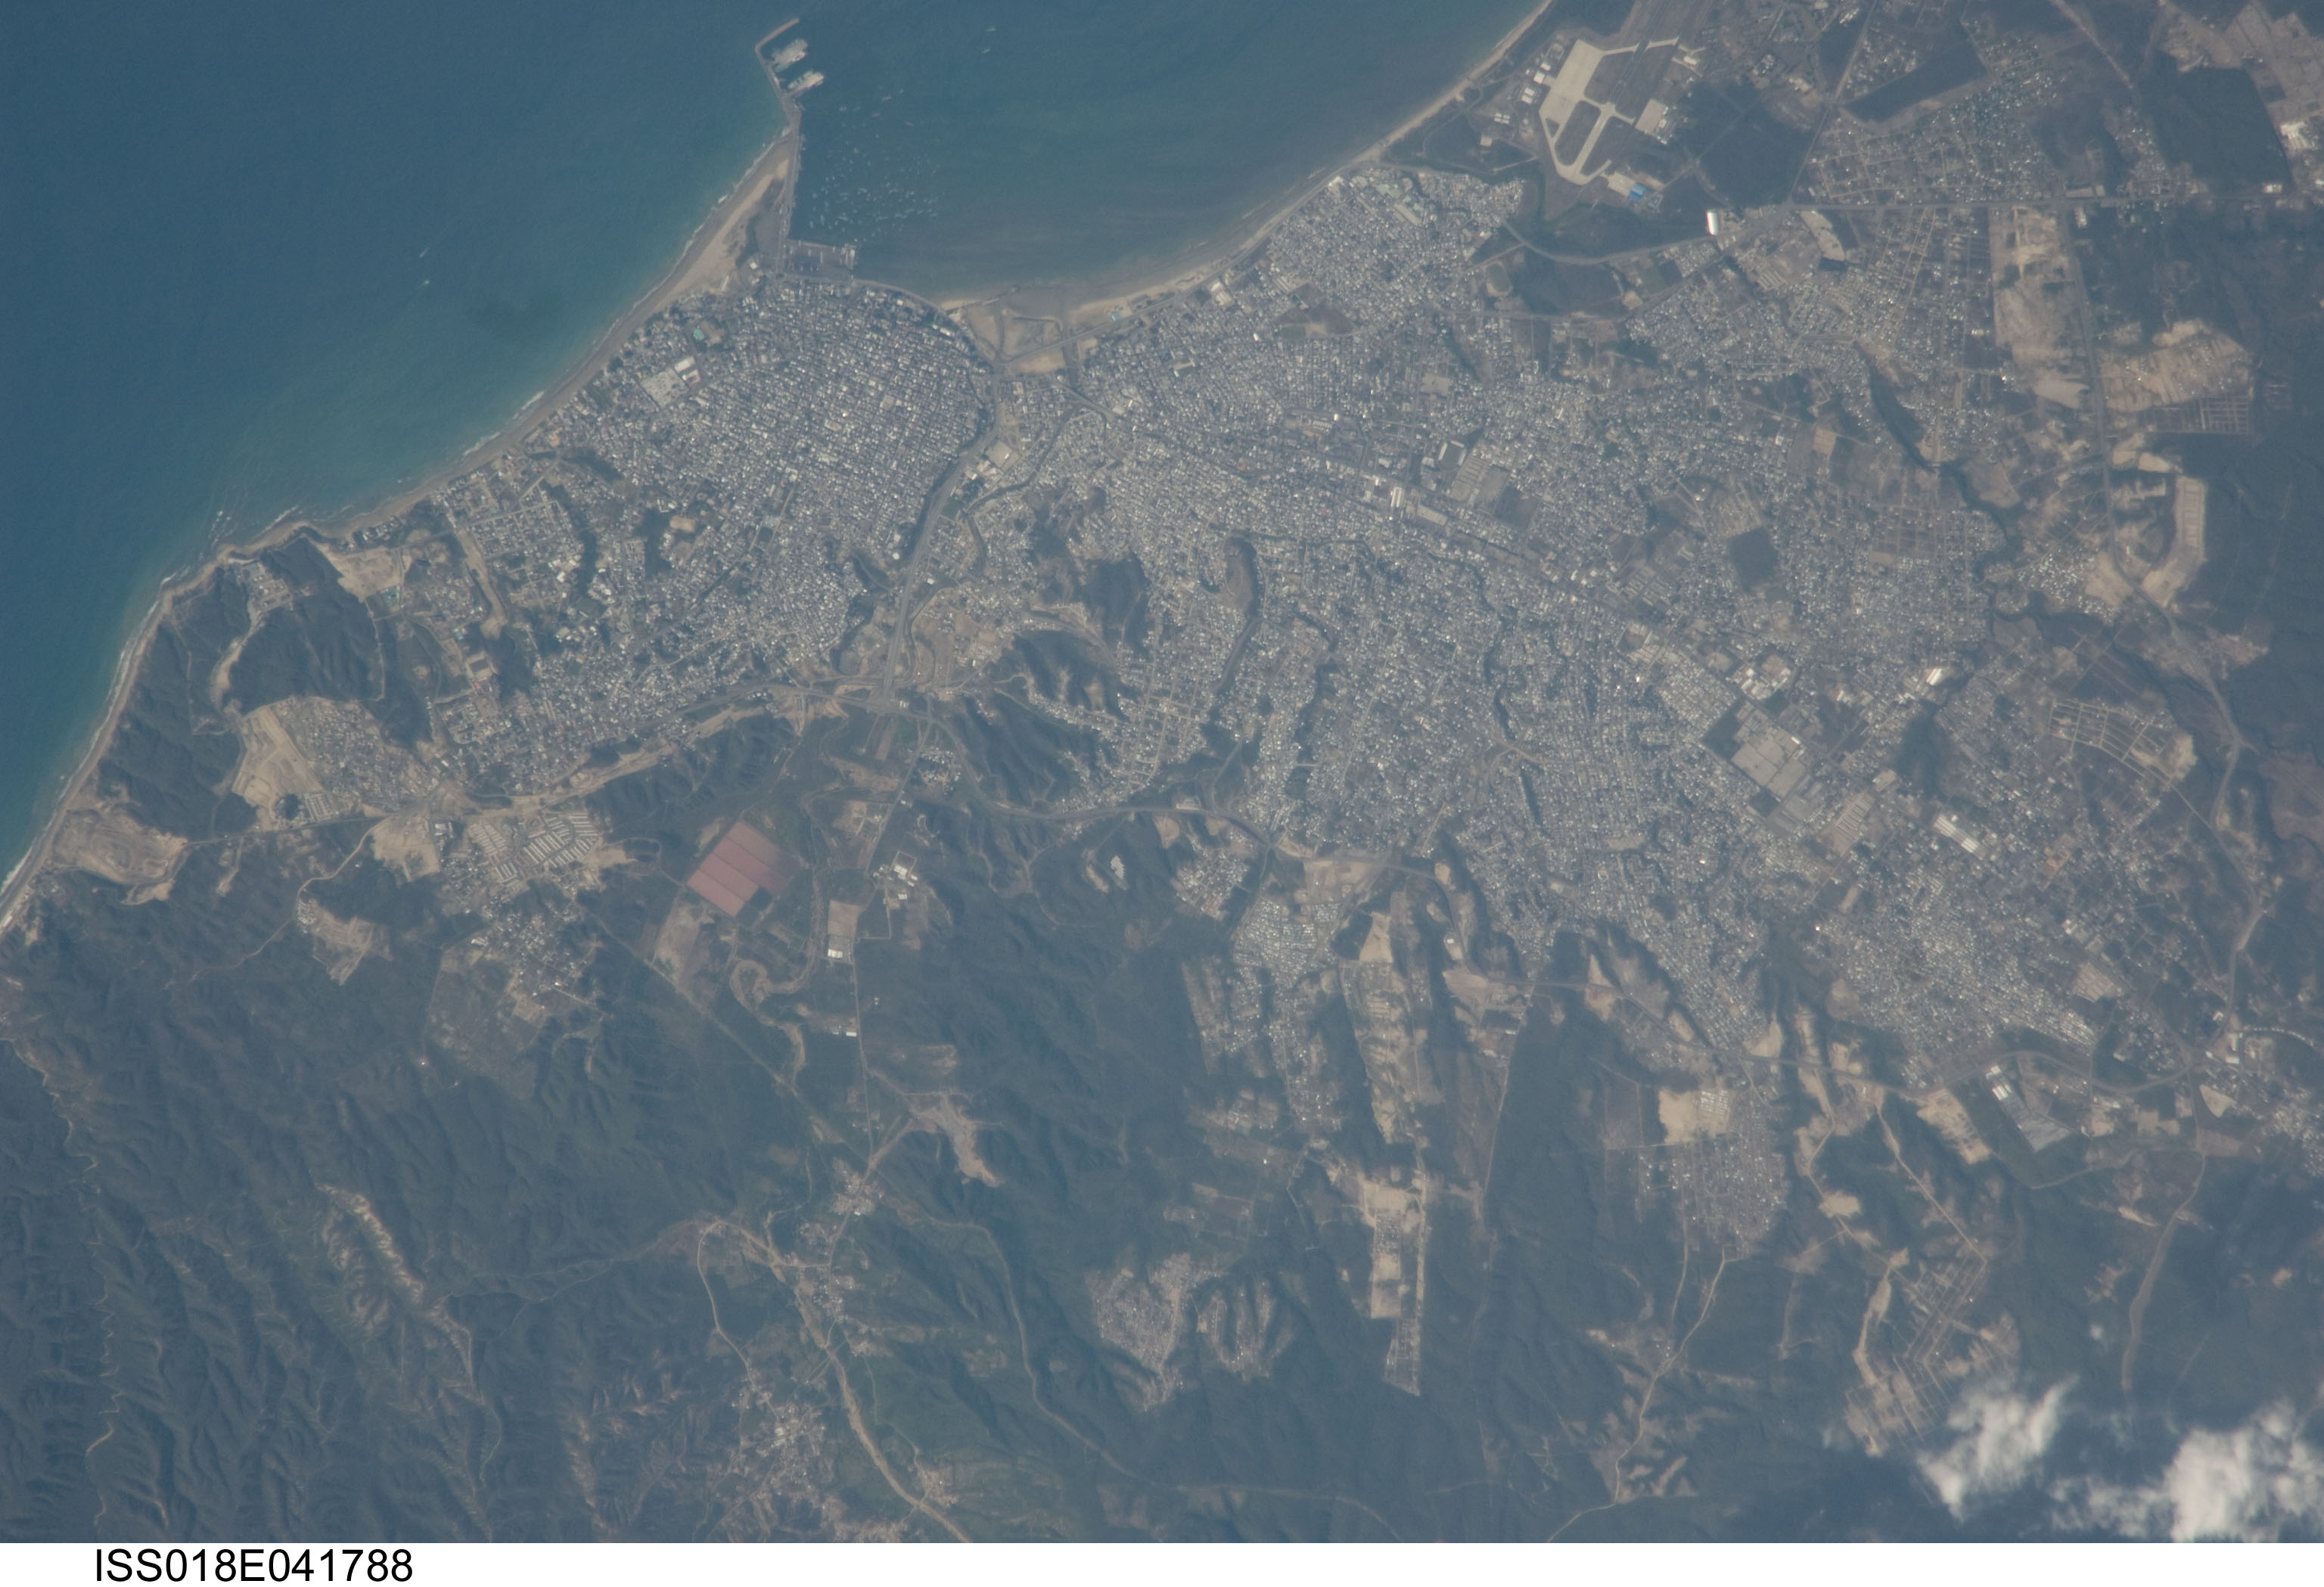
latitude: -1.0
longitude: -80.7
